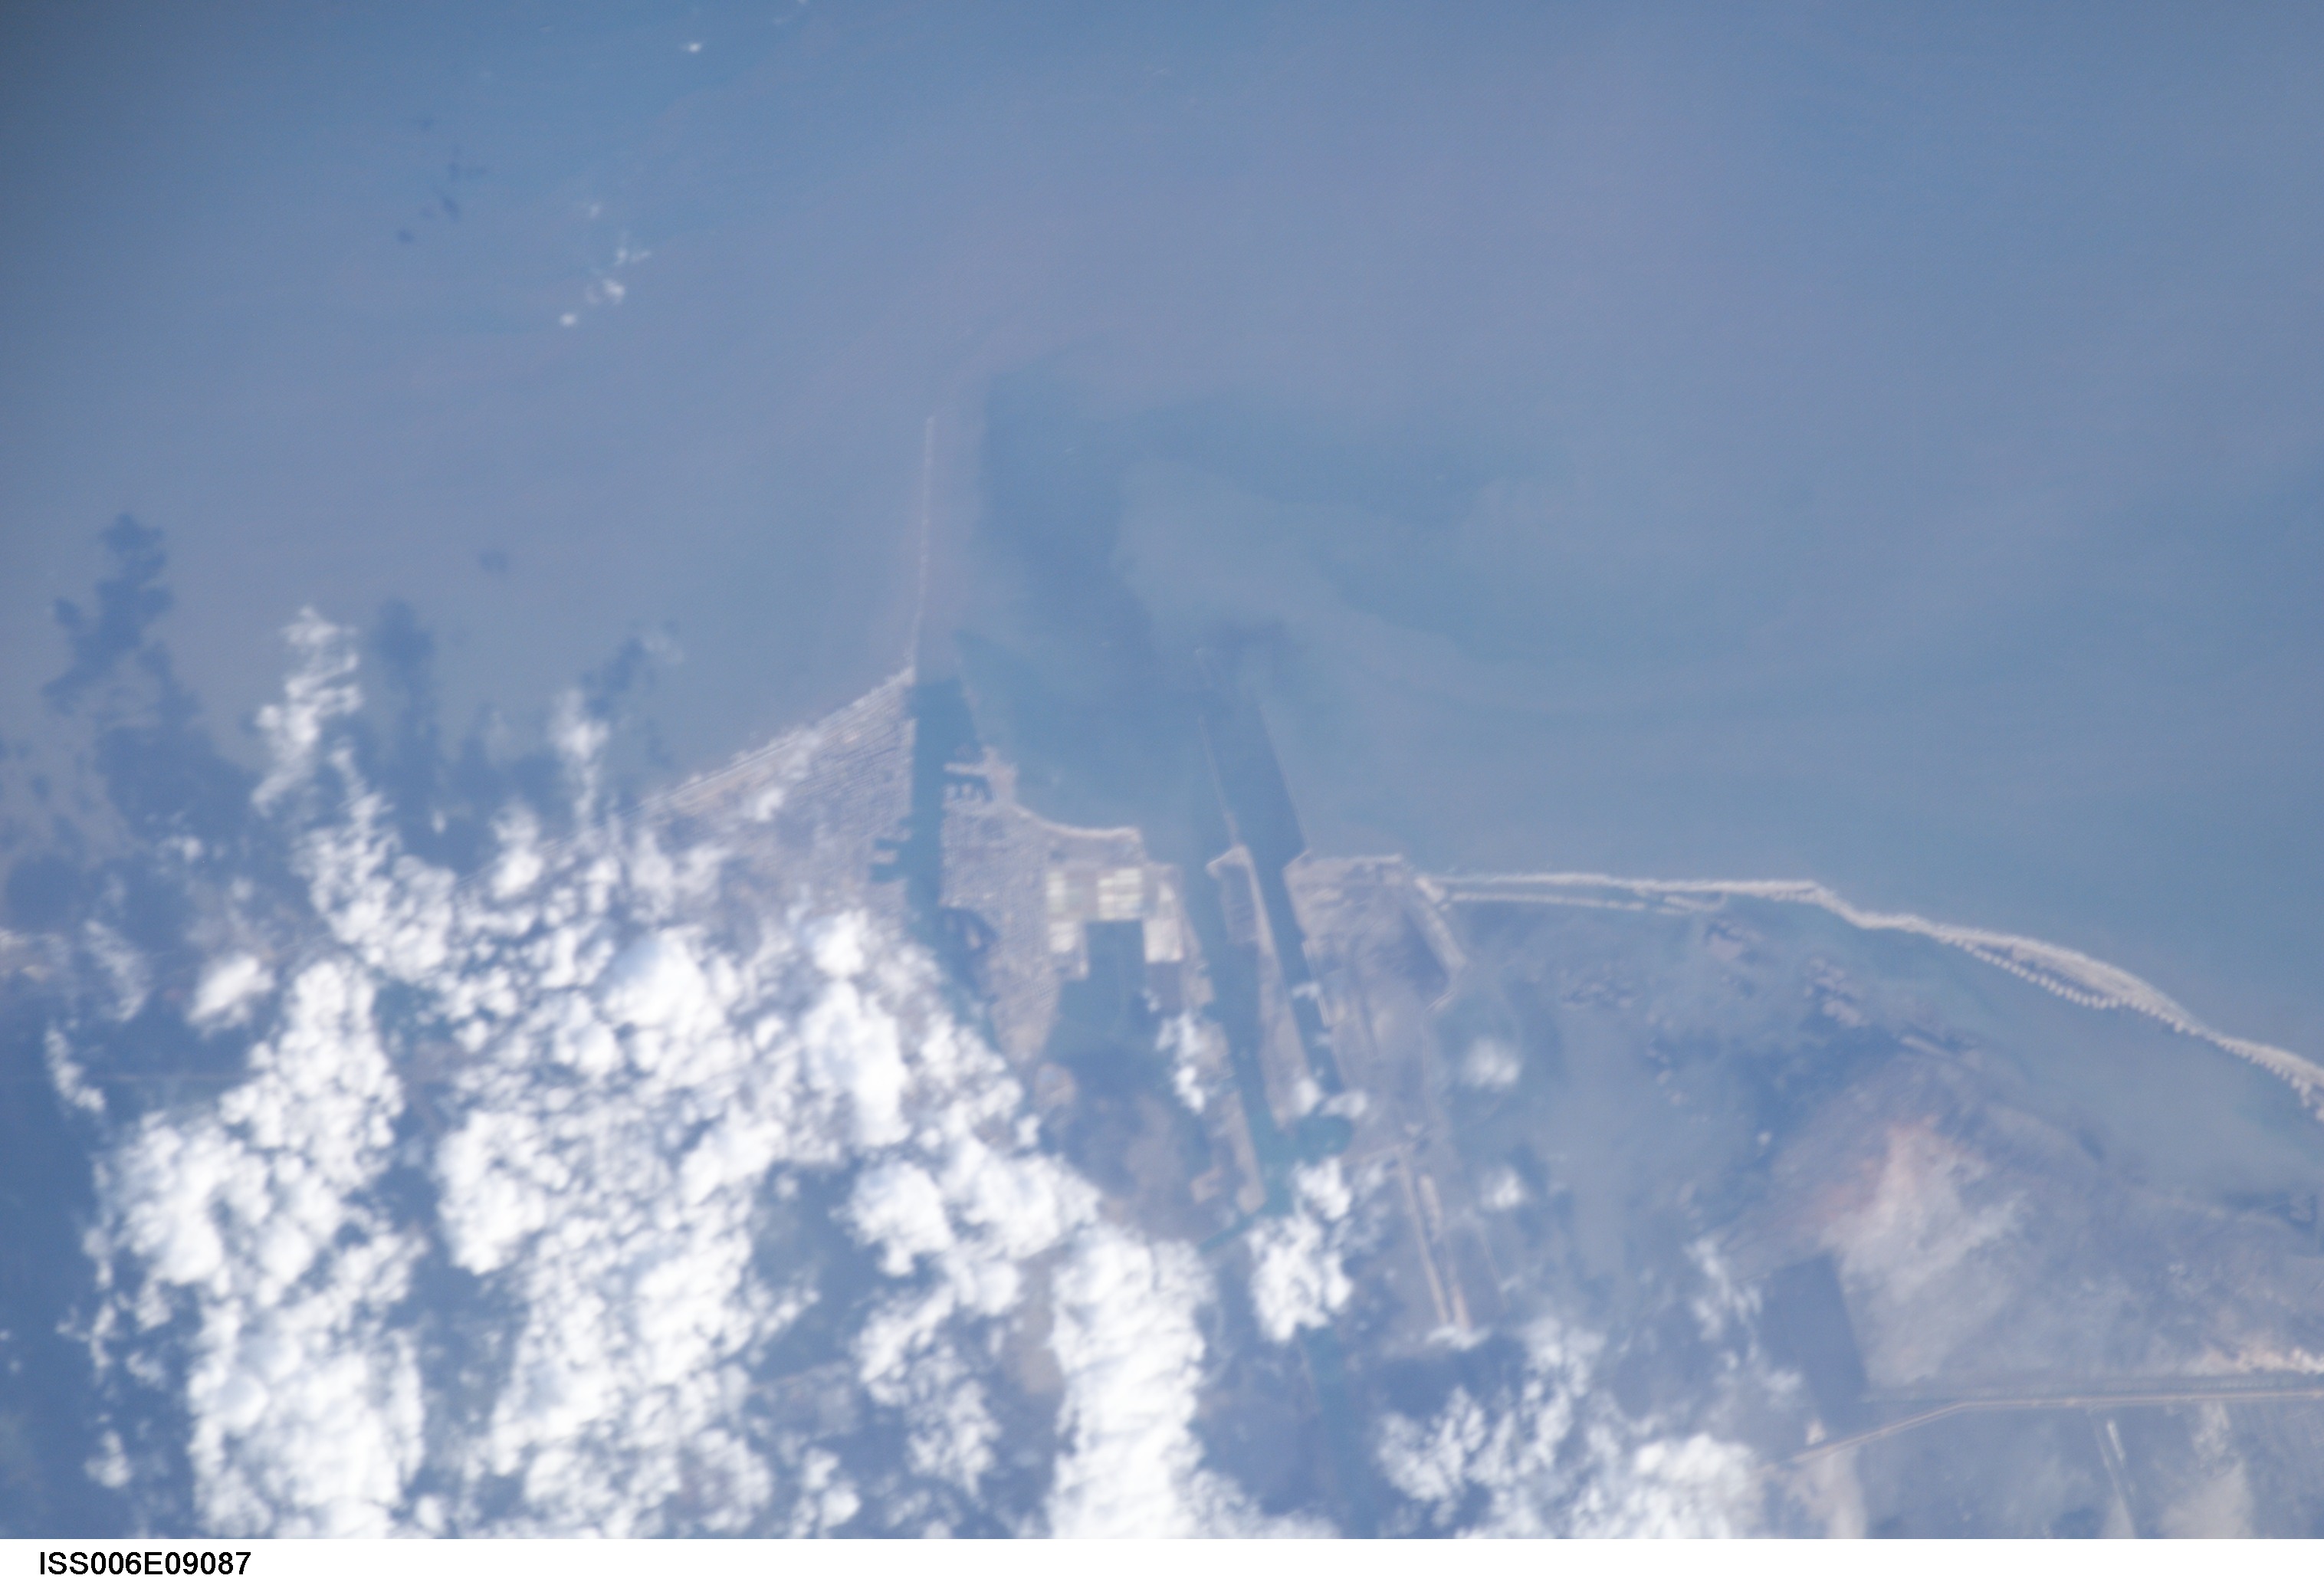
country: EGYPT
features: COAST, PORT SAID, SUEZ CANAL
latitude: 31.5
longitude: 32.5
